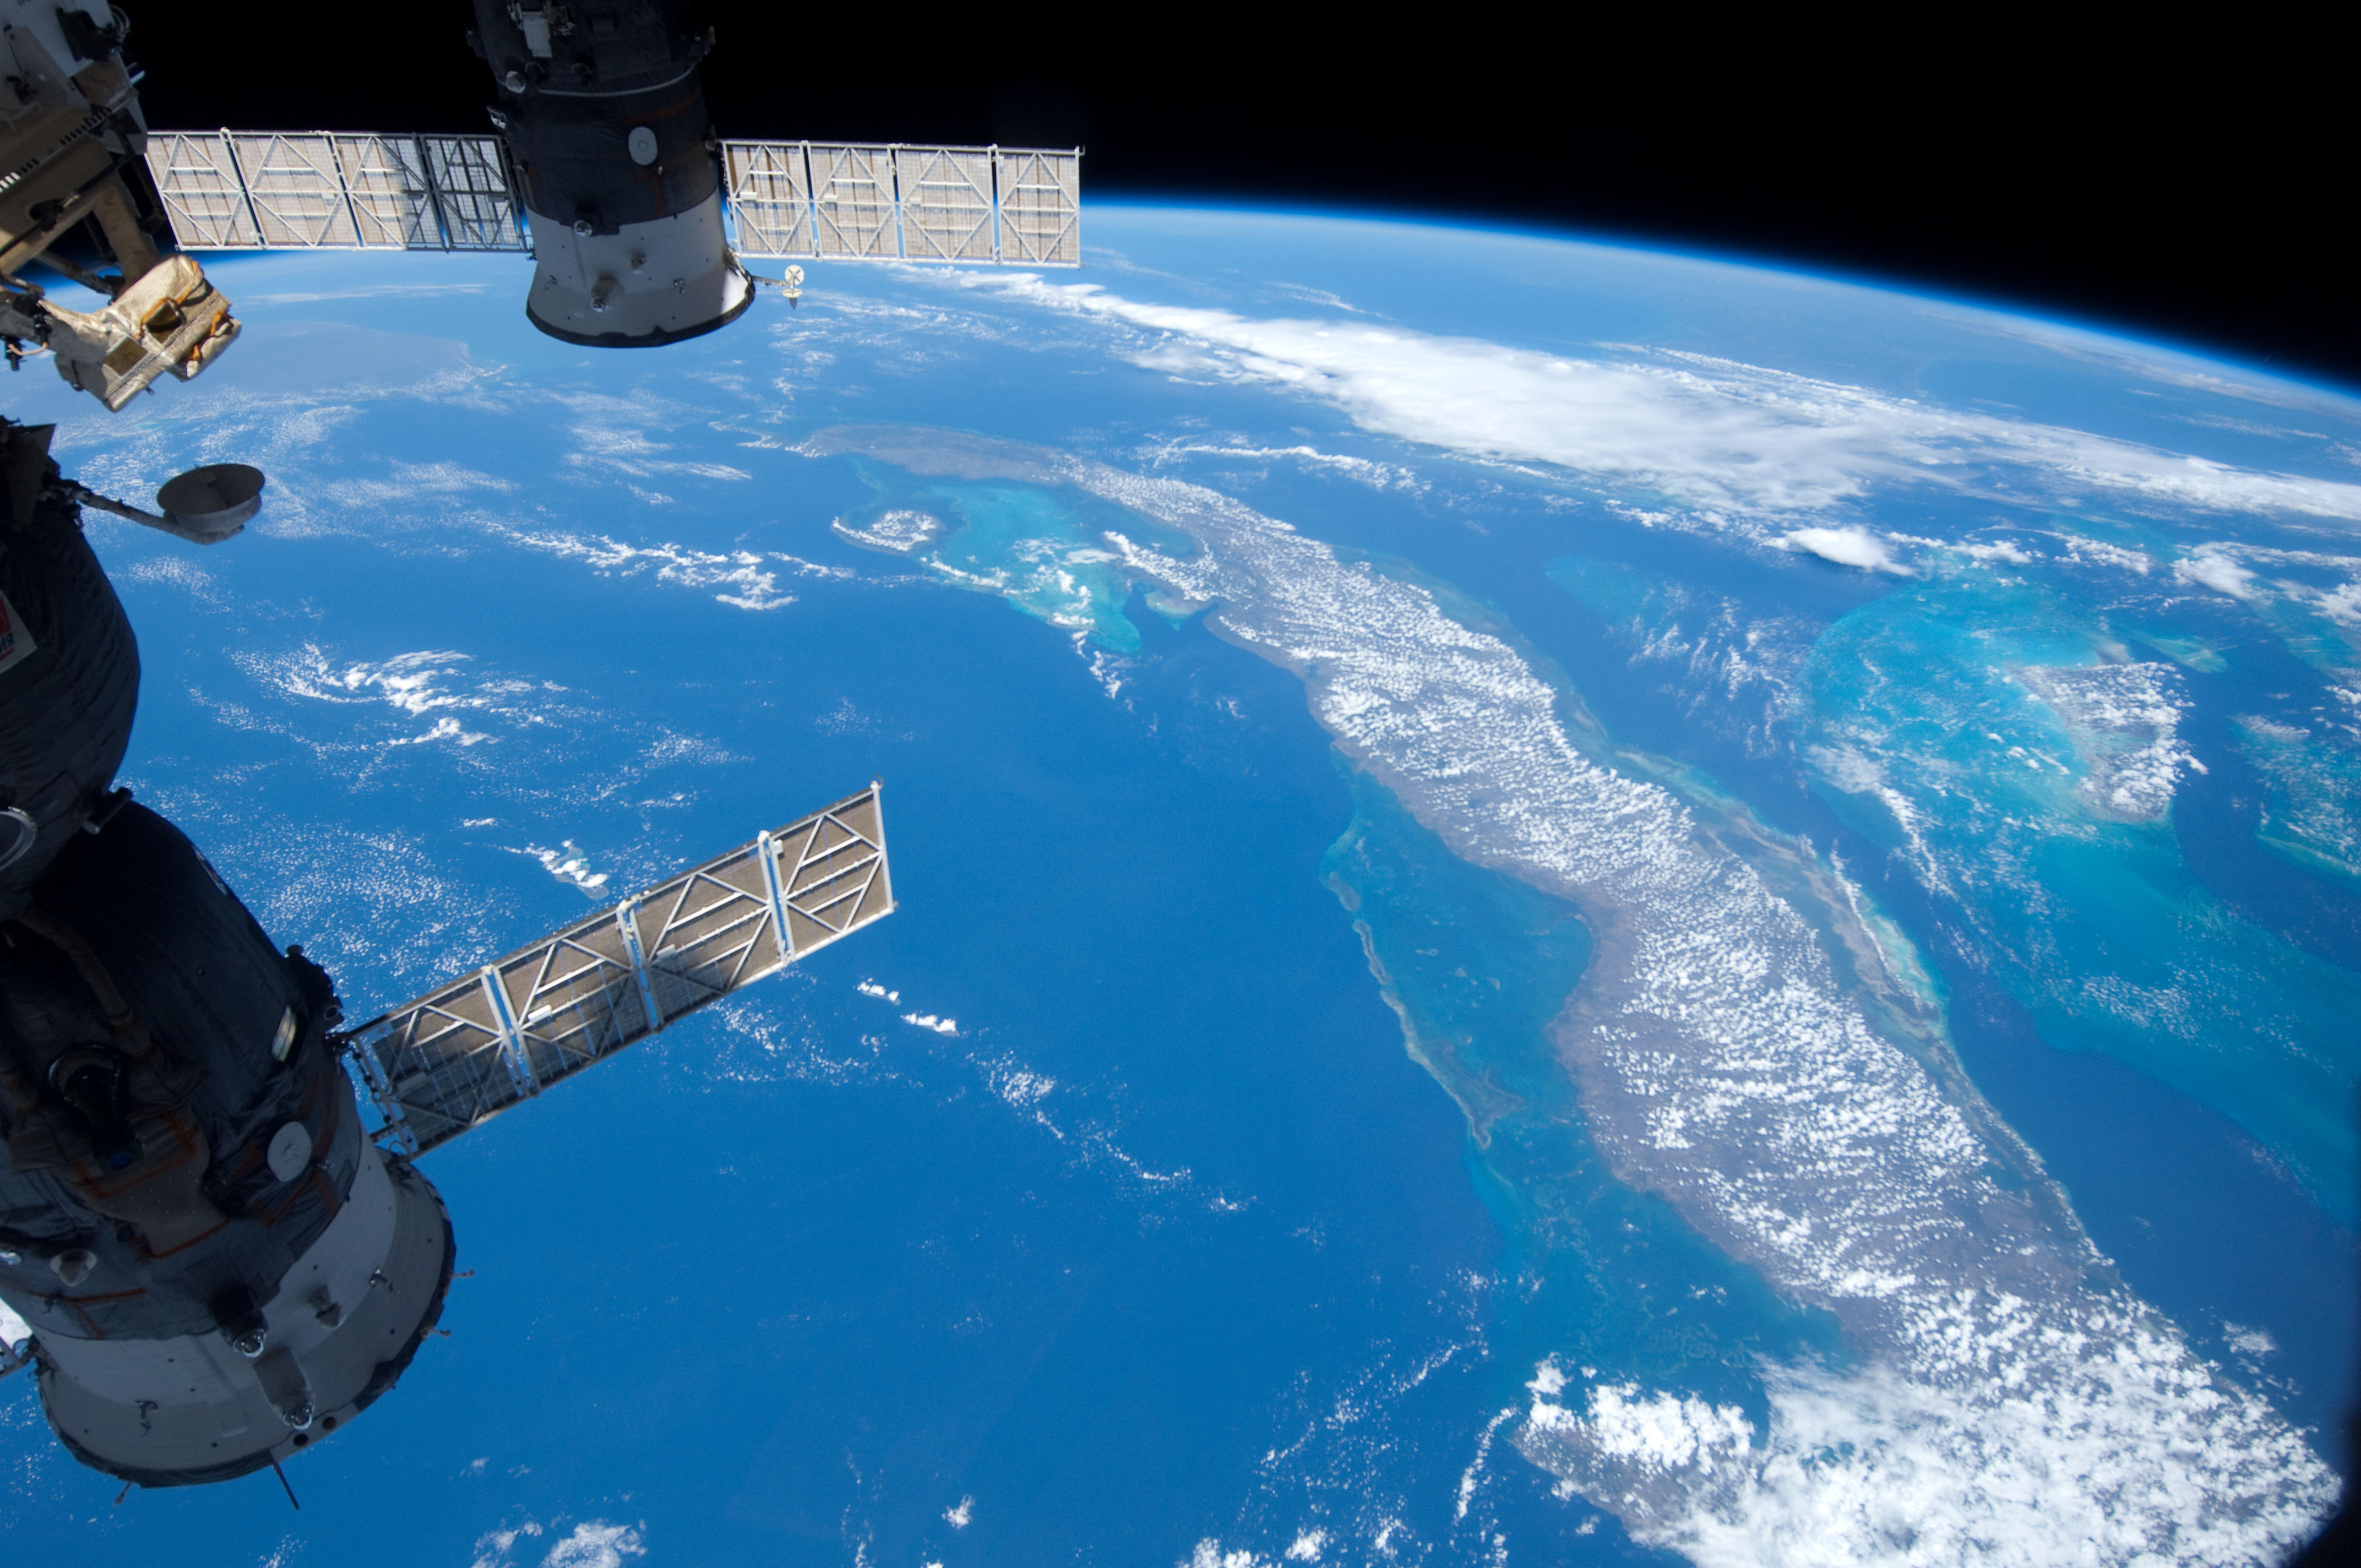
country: CUBA
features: PAN- CARIBBEAN S., ISS, REEFS, BAHAMAS
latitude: 21.0
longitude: -80.5
